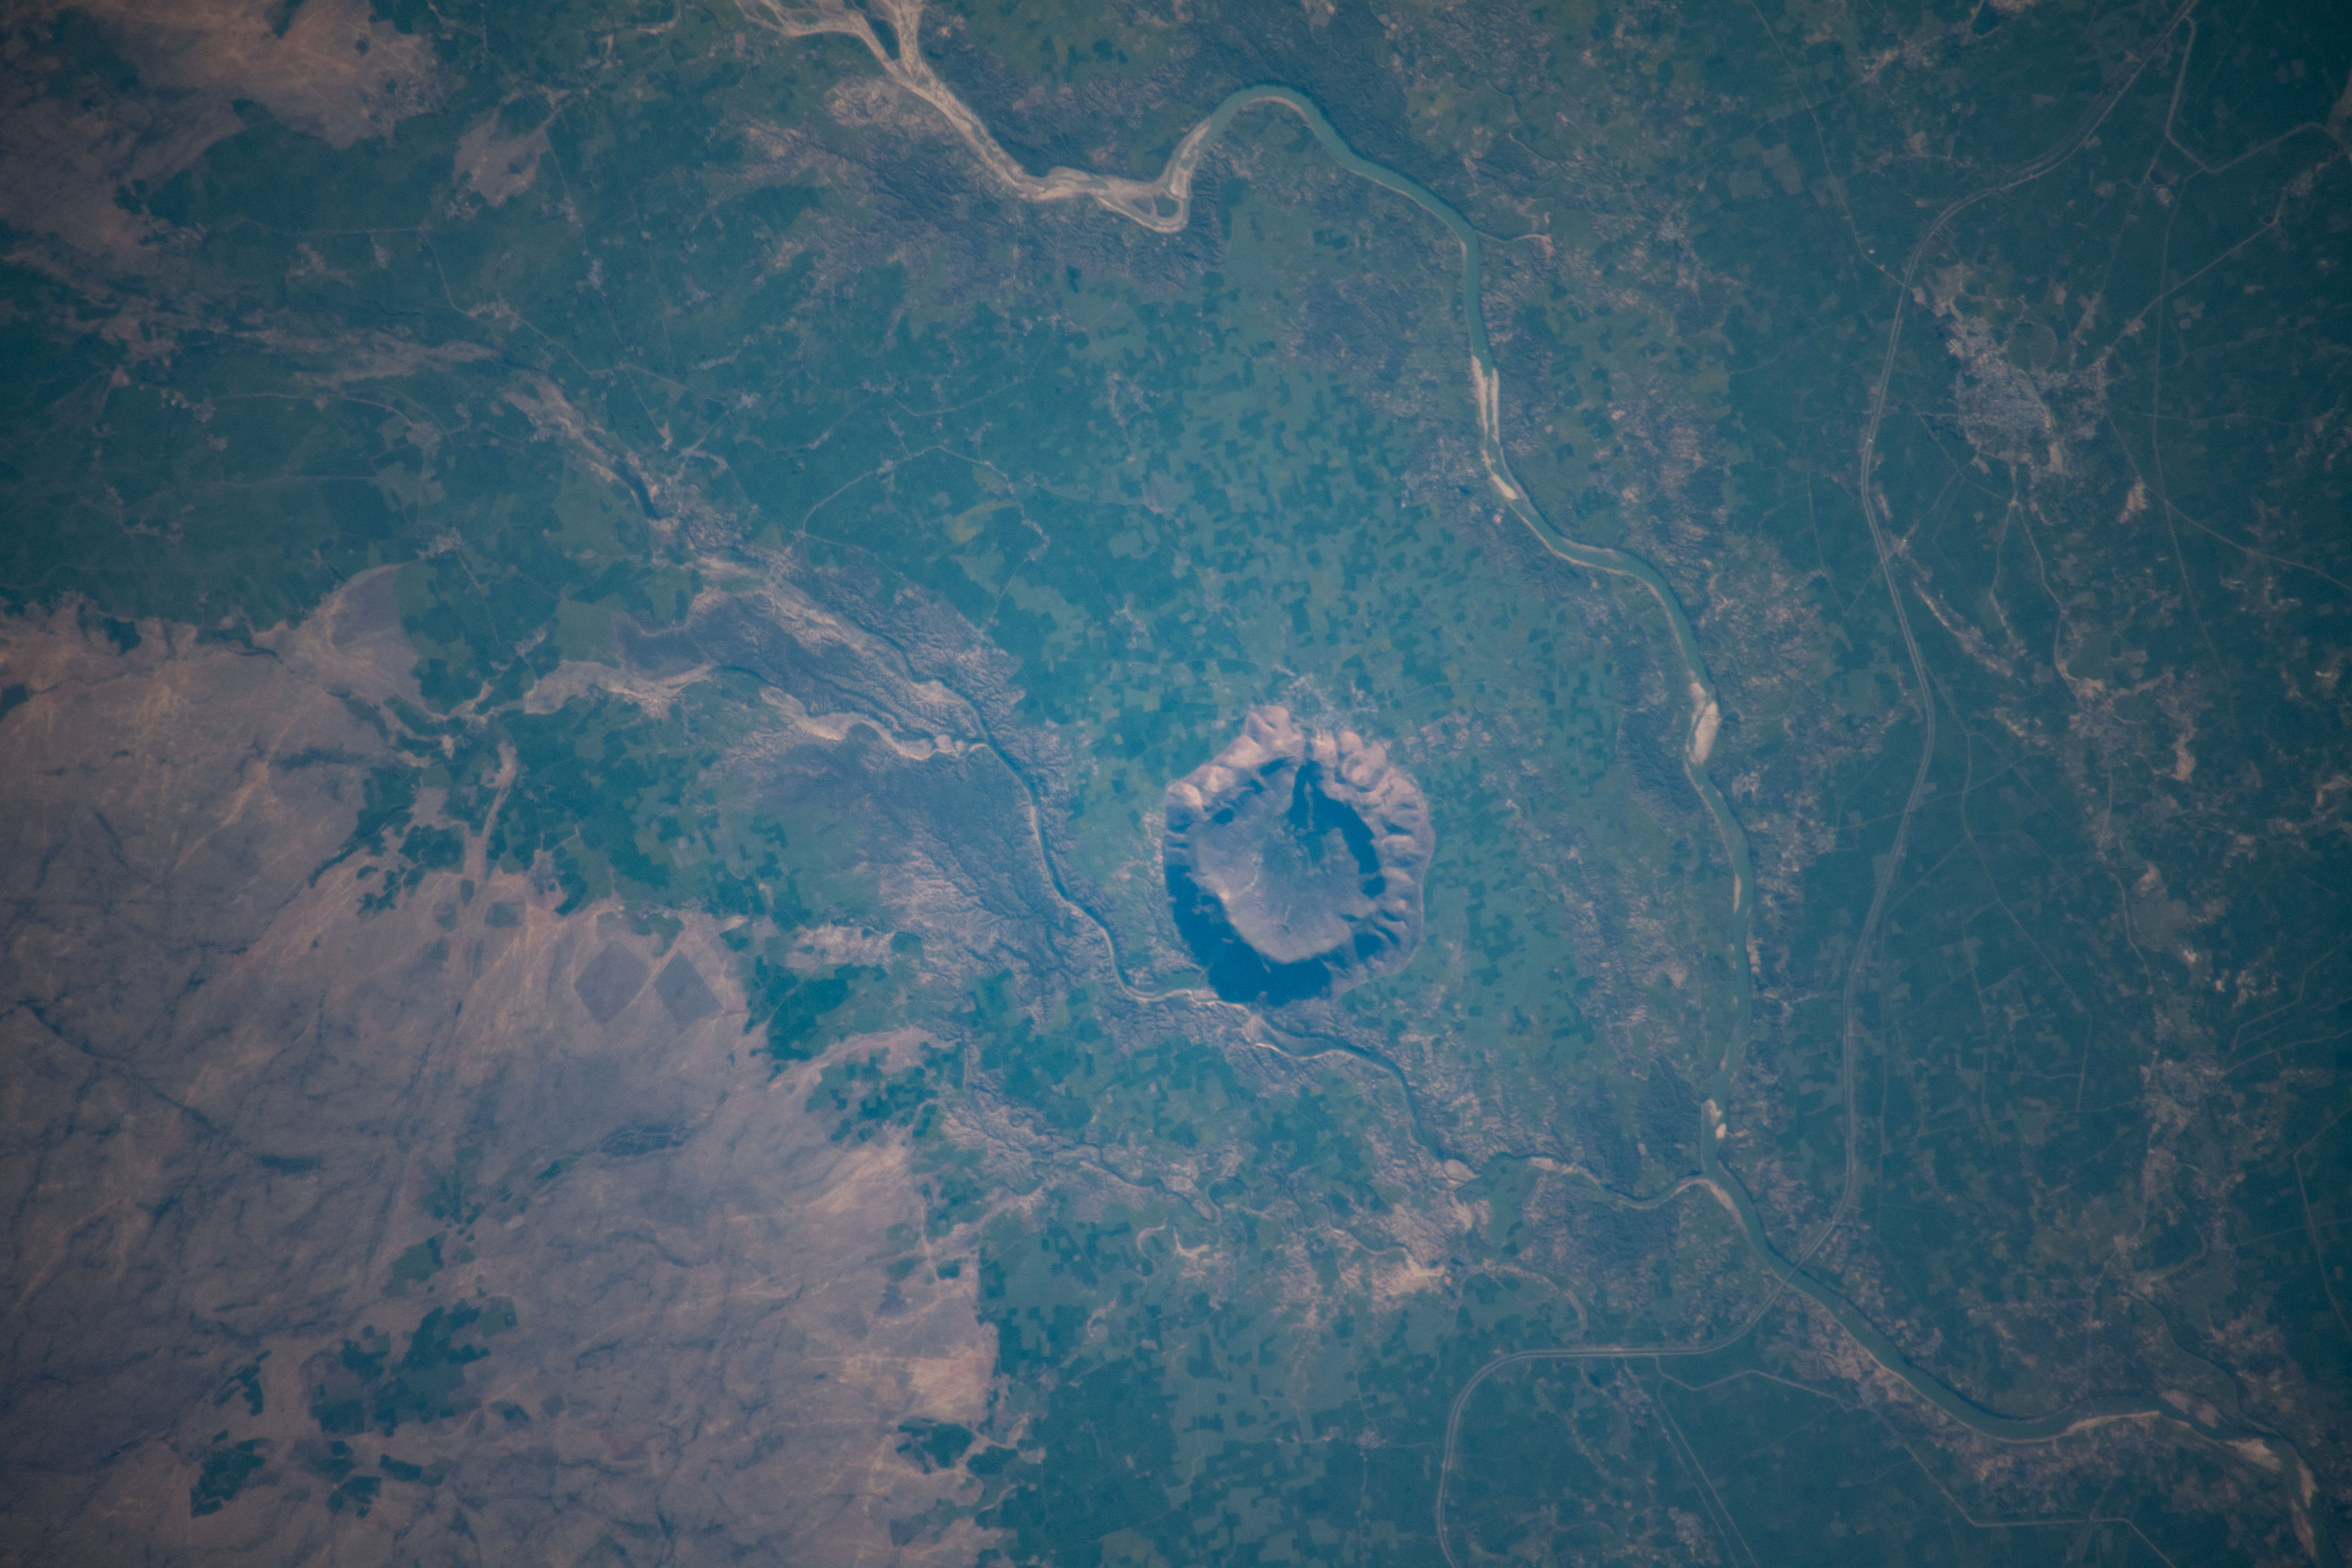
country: INDIA
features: RAMGARH CRATER, PARBATI RIVER
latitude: 25.3
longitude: 76.6
